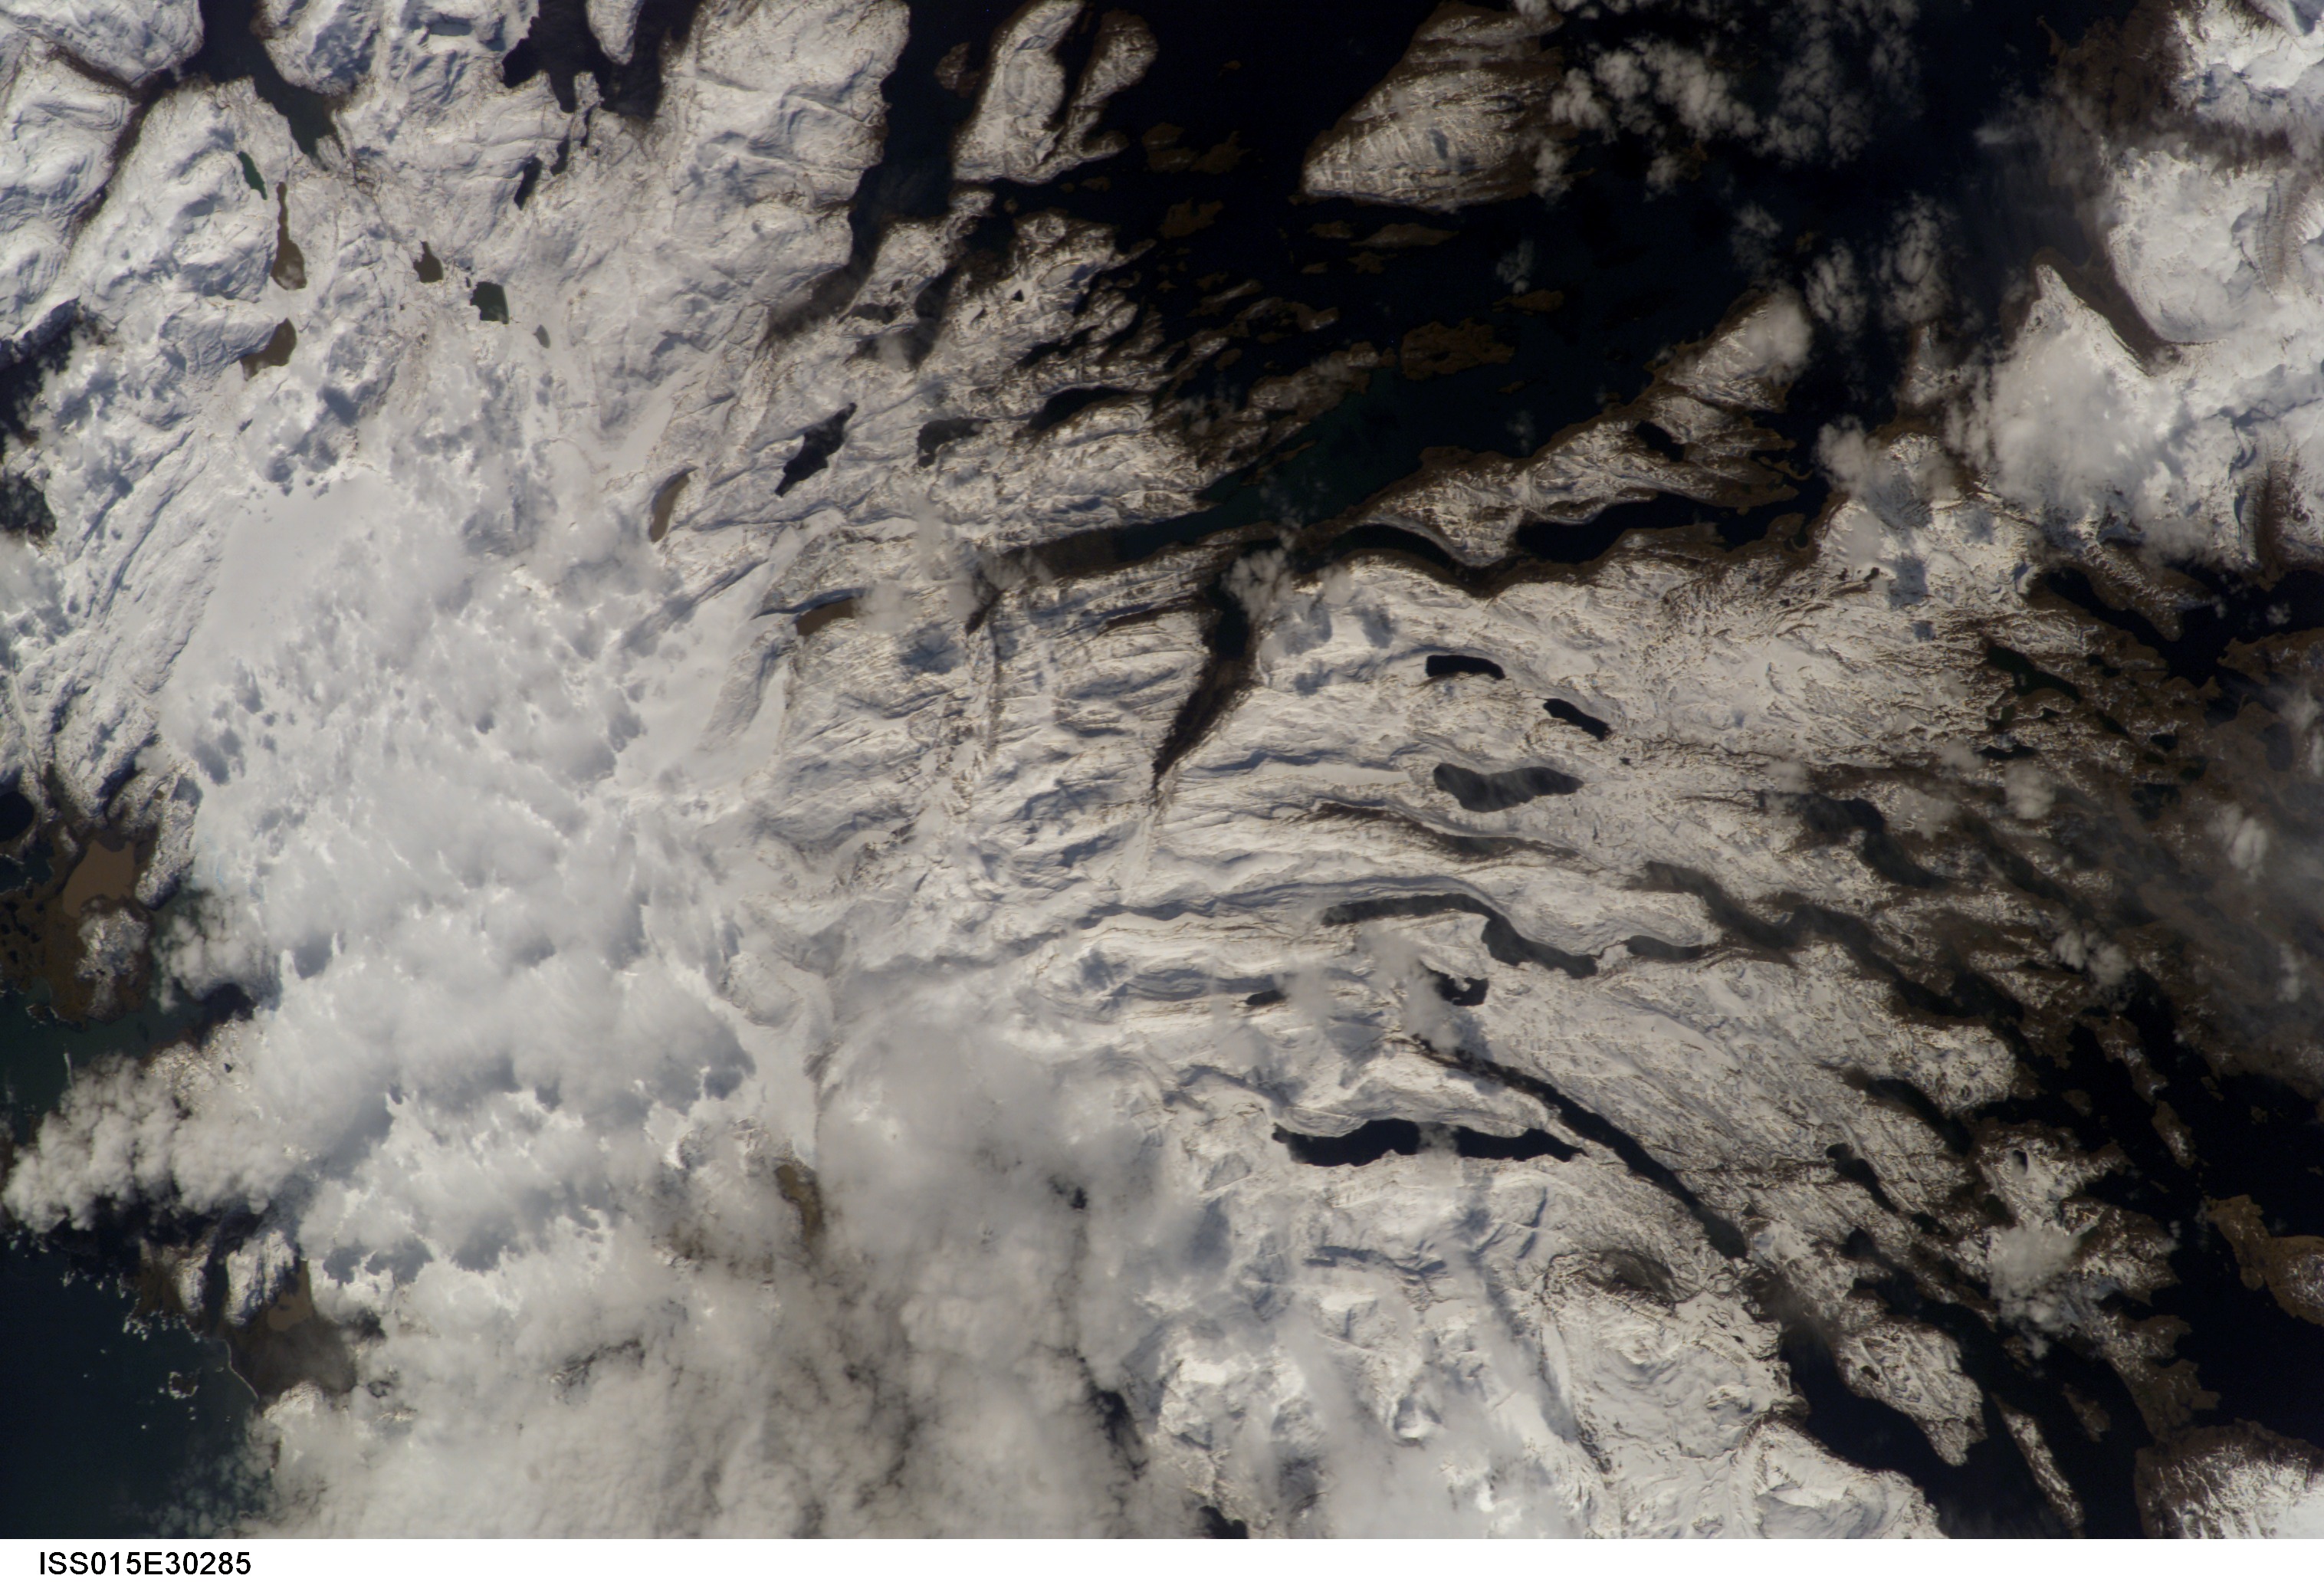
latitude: -49.5
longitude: 69.5
